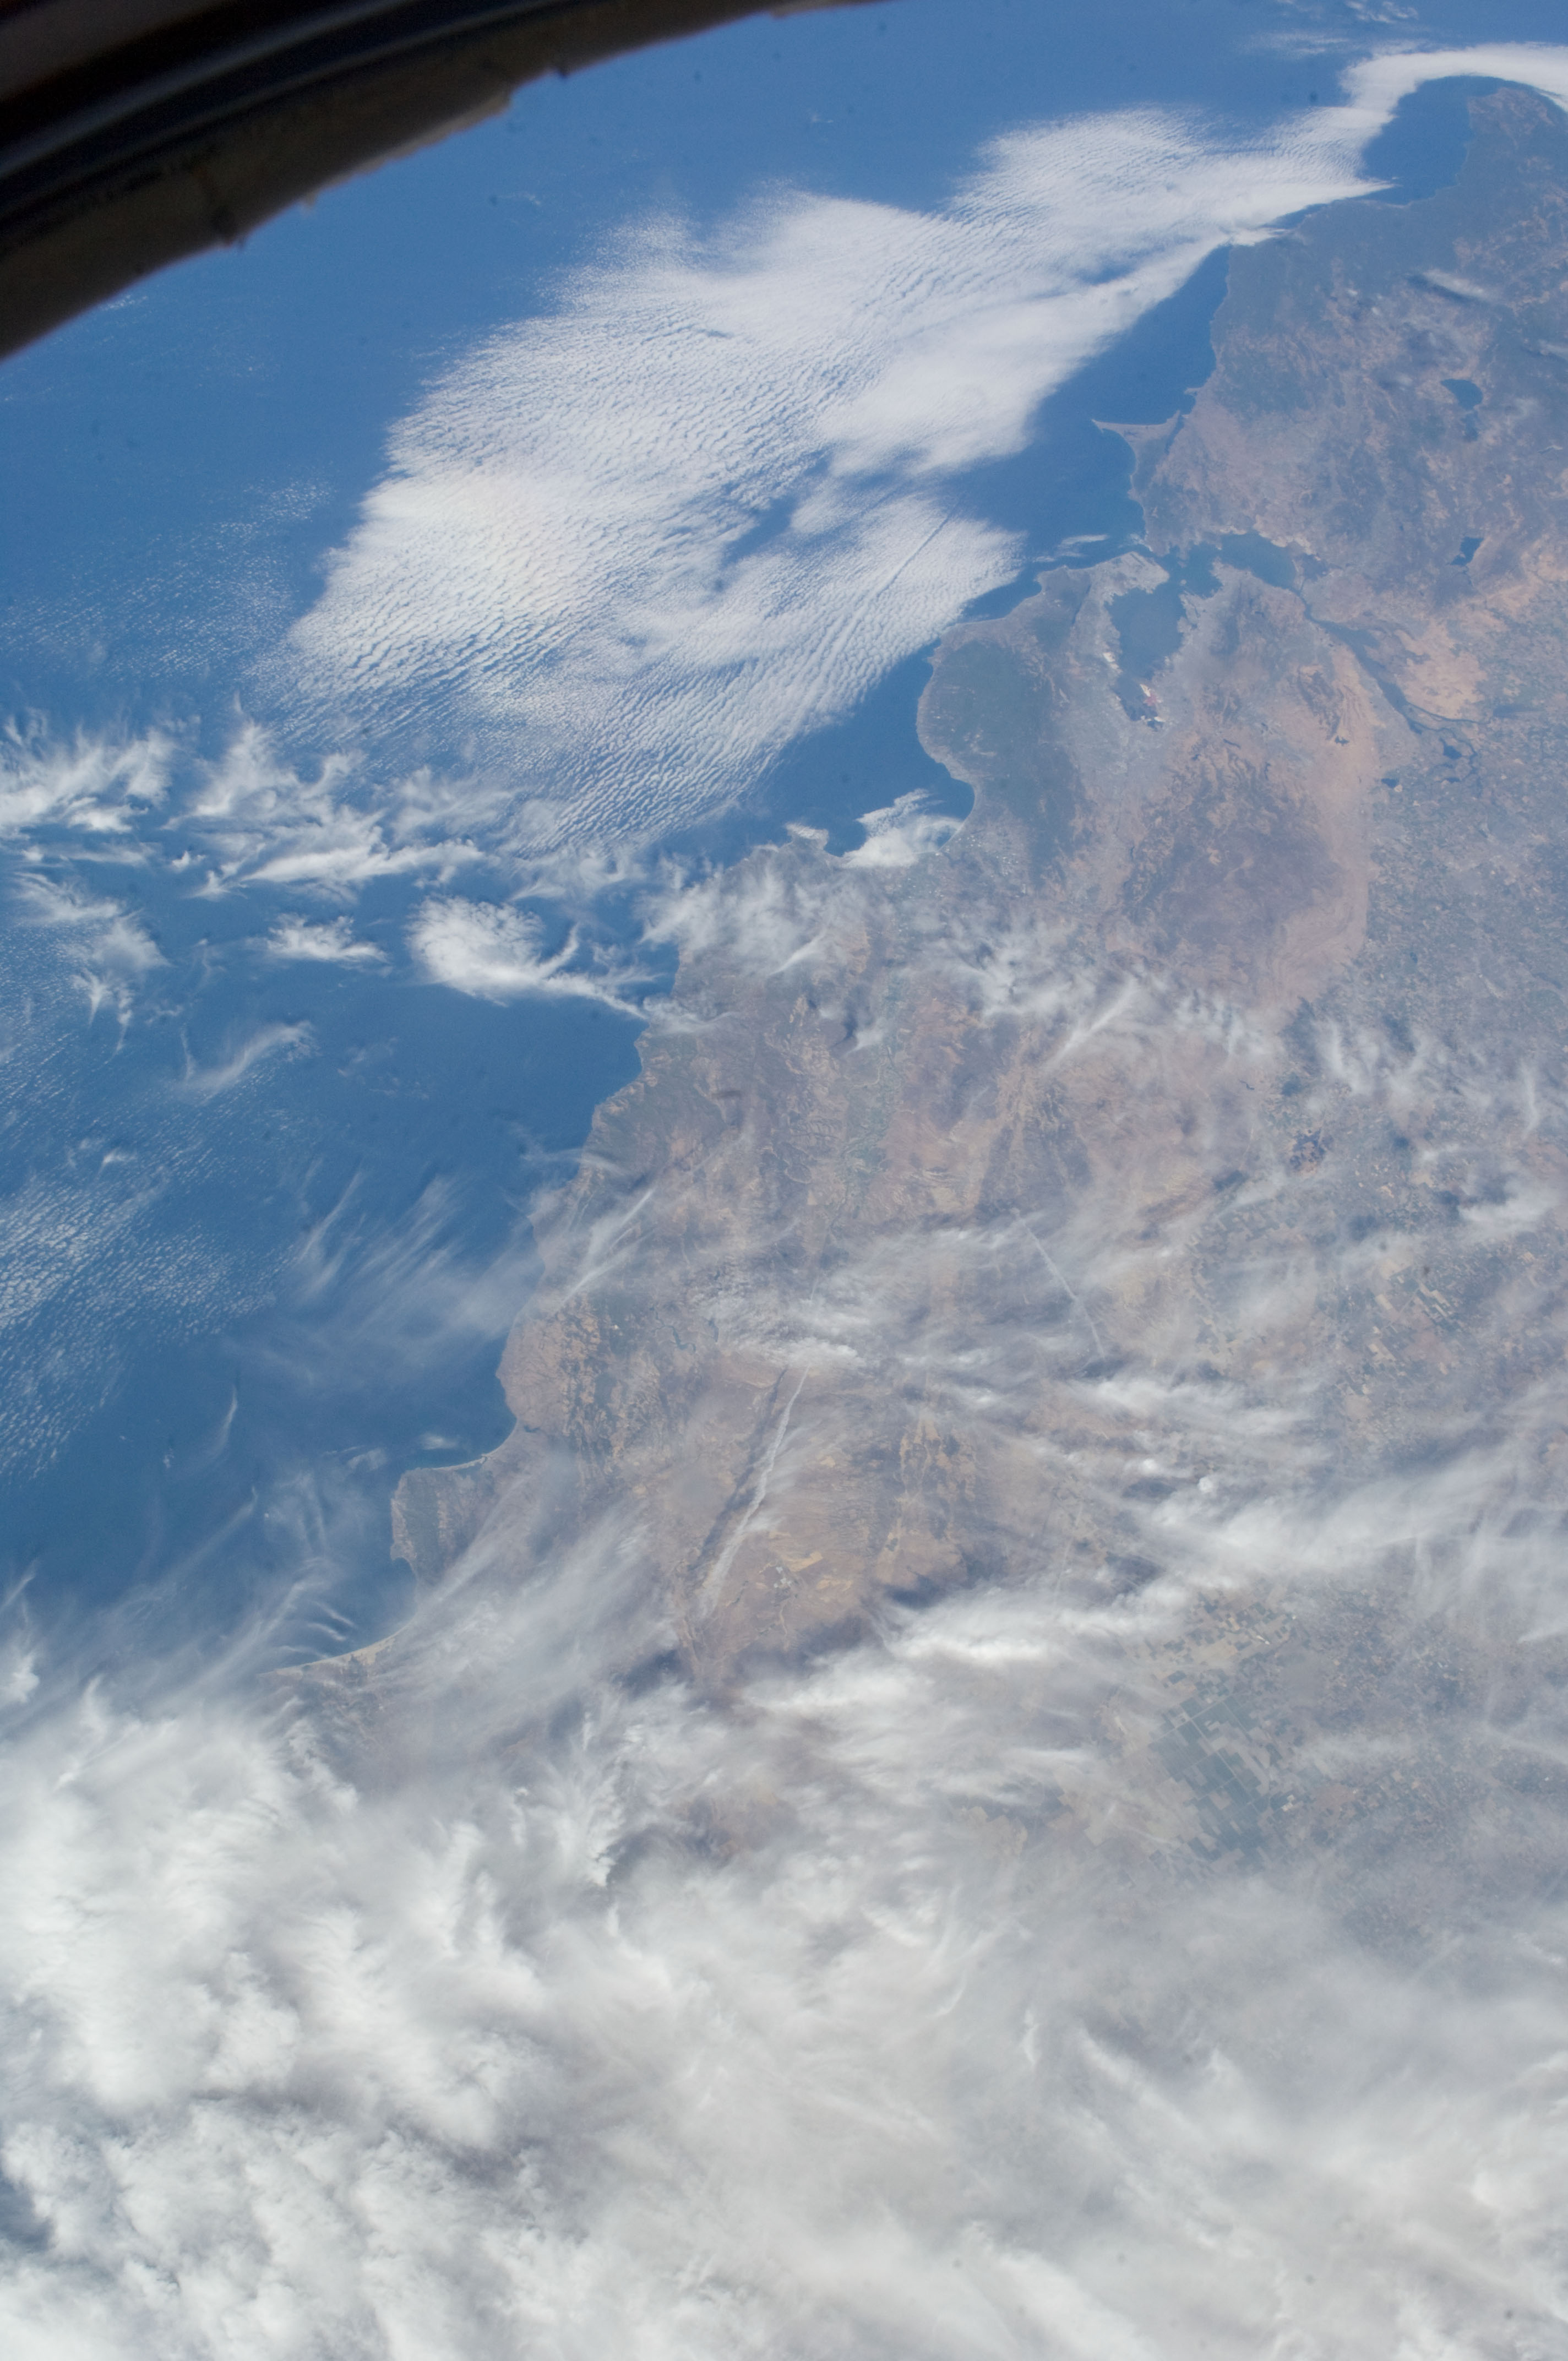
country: USA-CALIFORNIA
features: PACIFIC O., SAN FRANCISCO BAY, ISS
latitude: 36.0
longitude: -121.0
